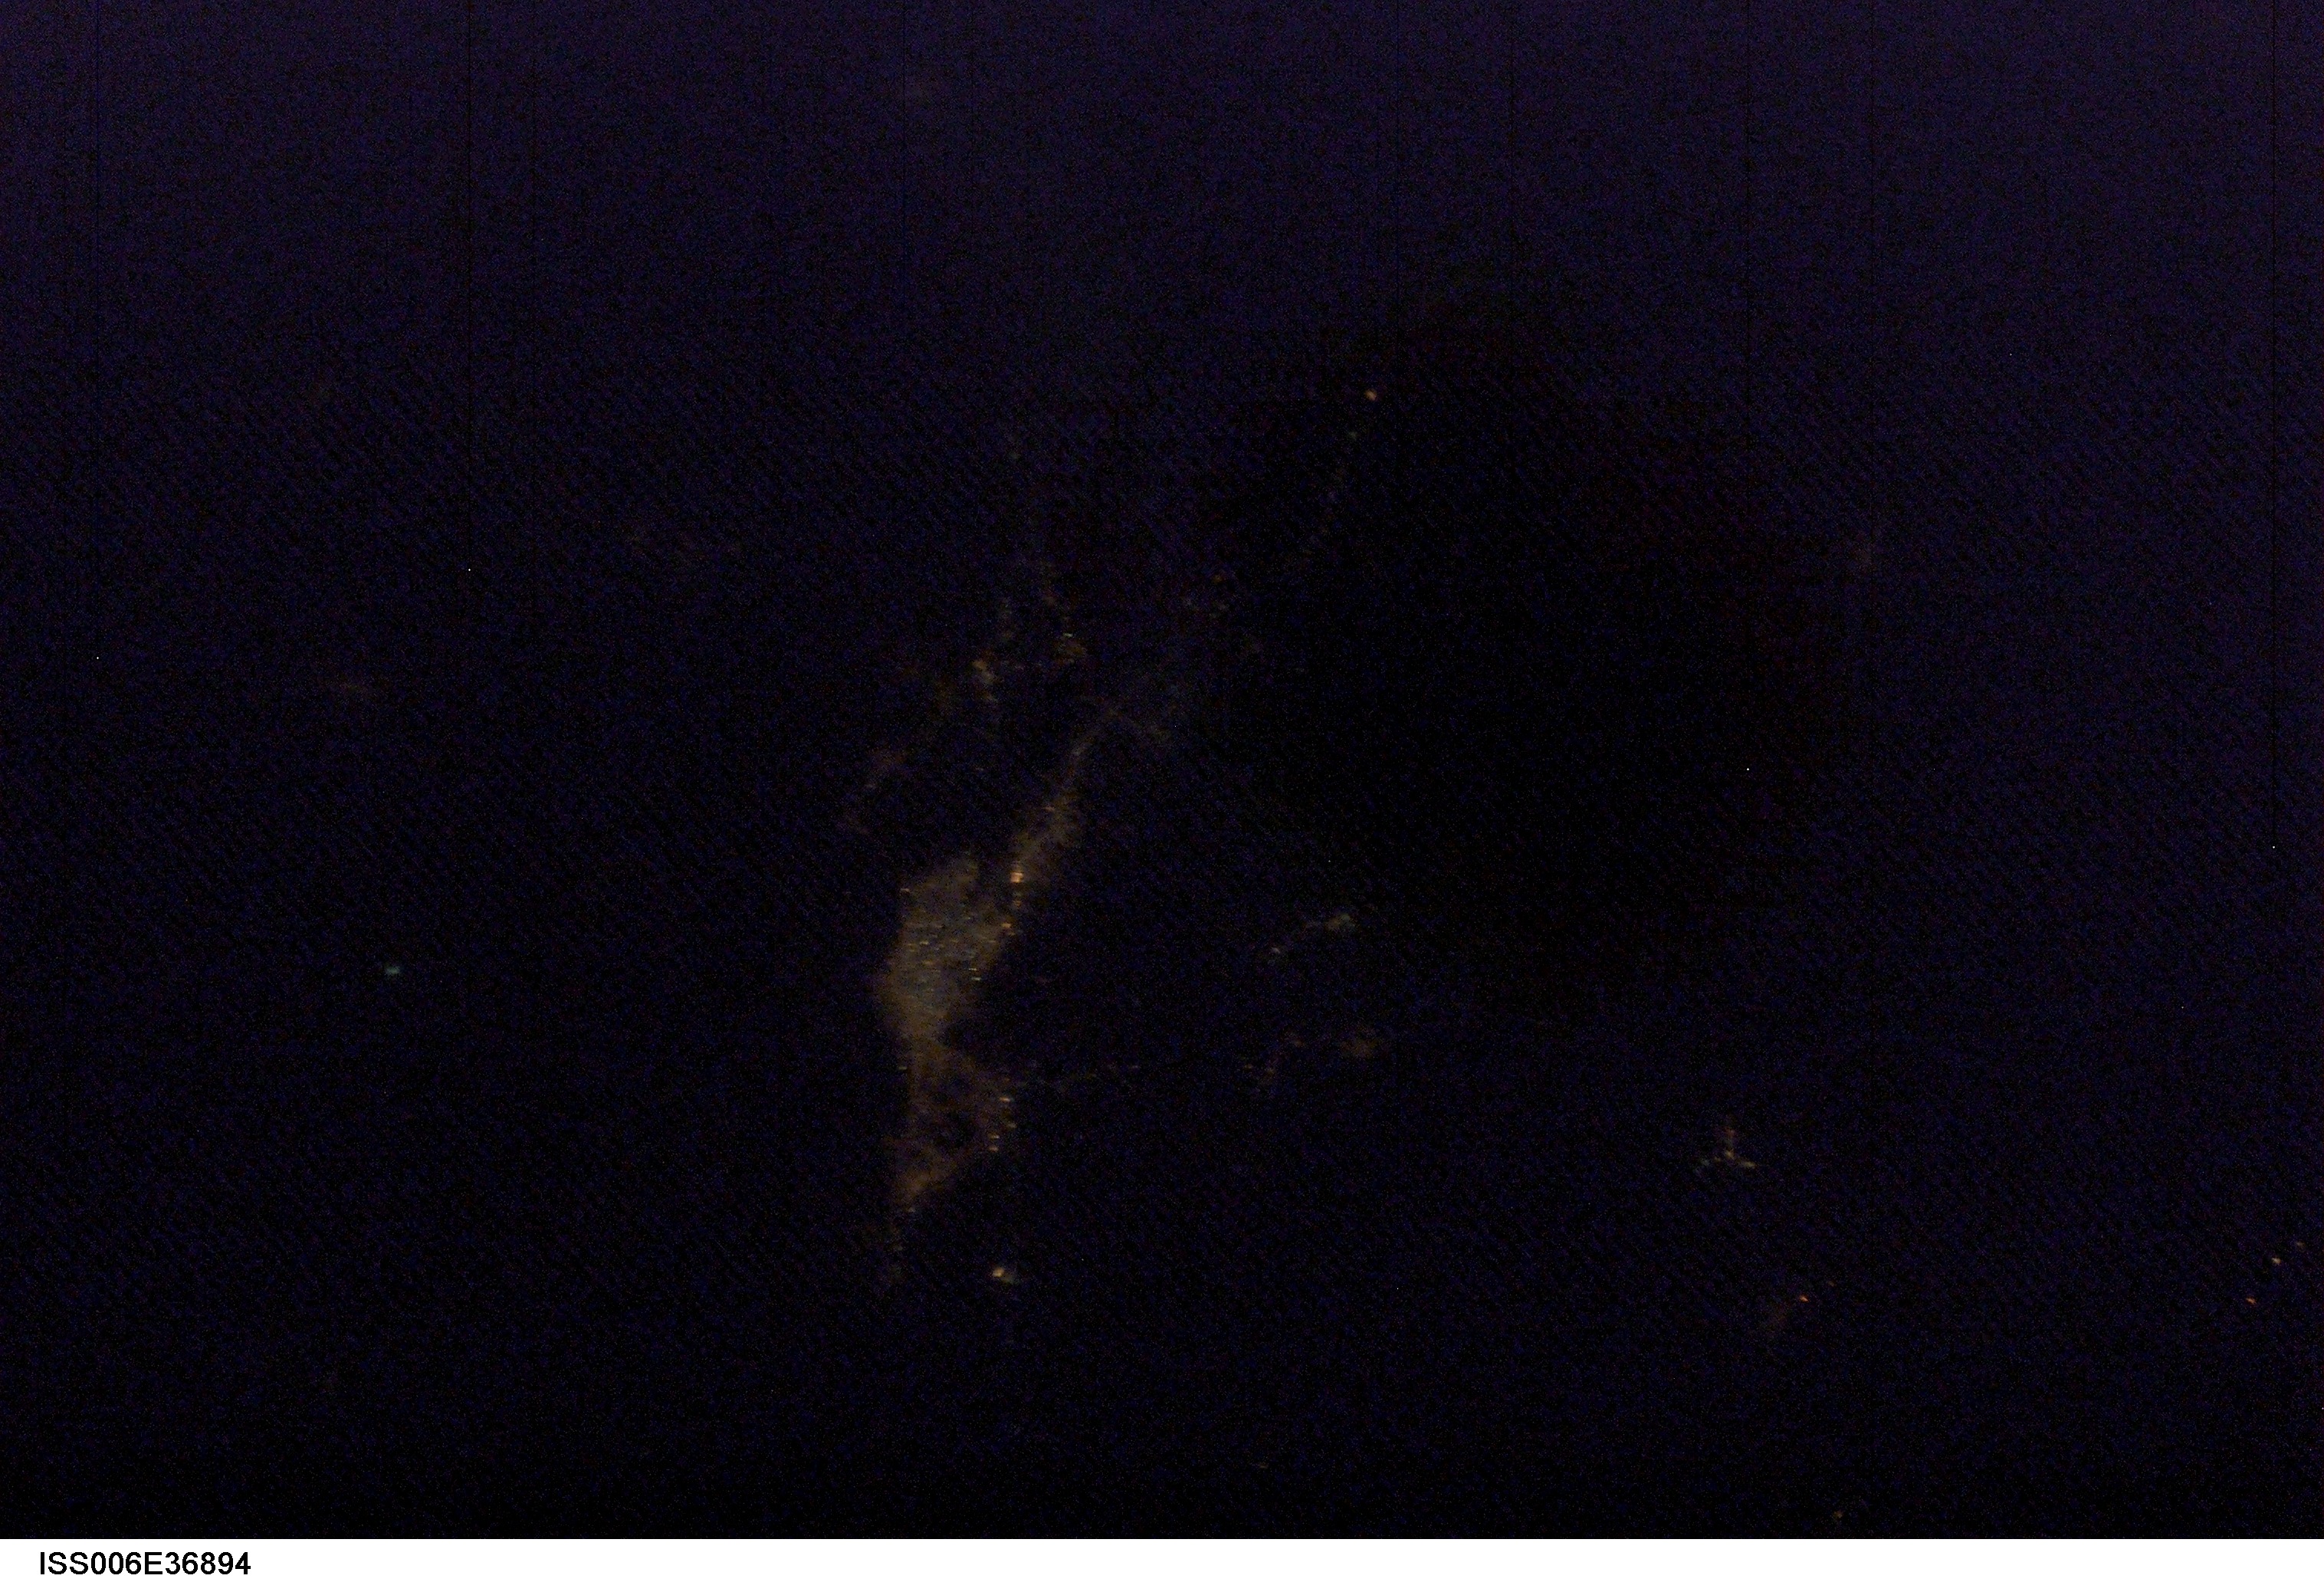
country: BANGLADESH
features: DARK EARTHOBS
